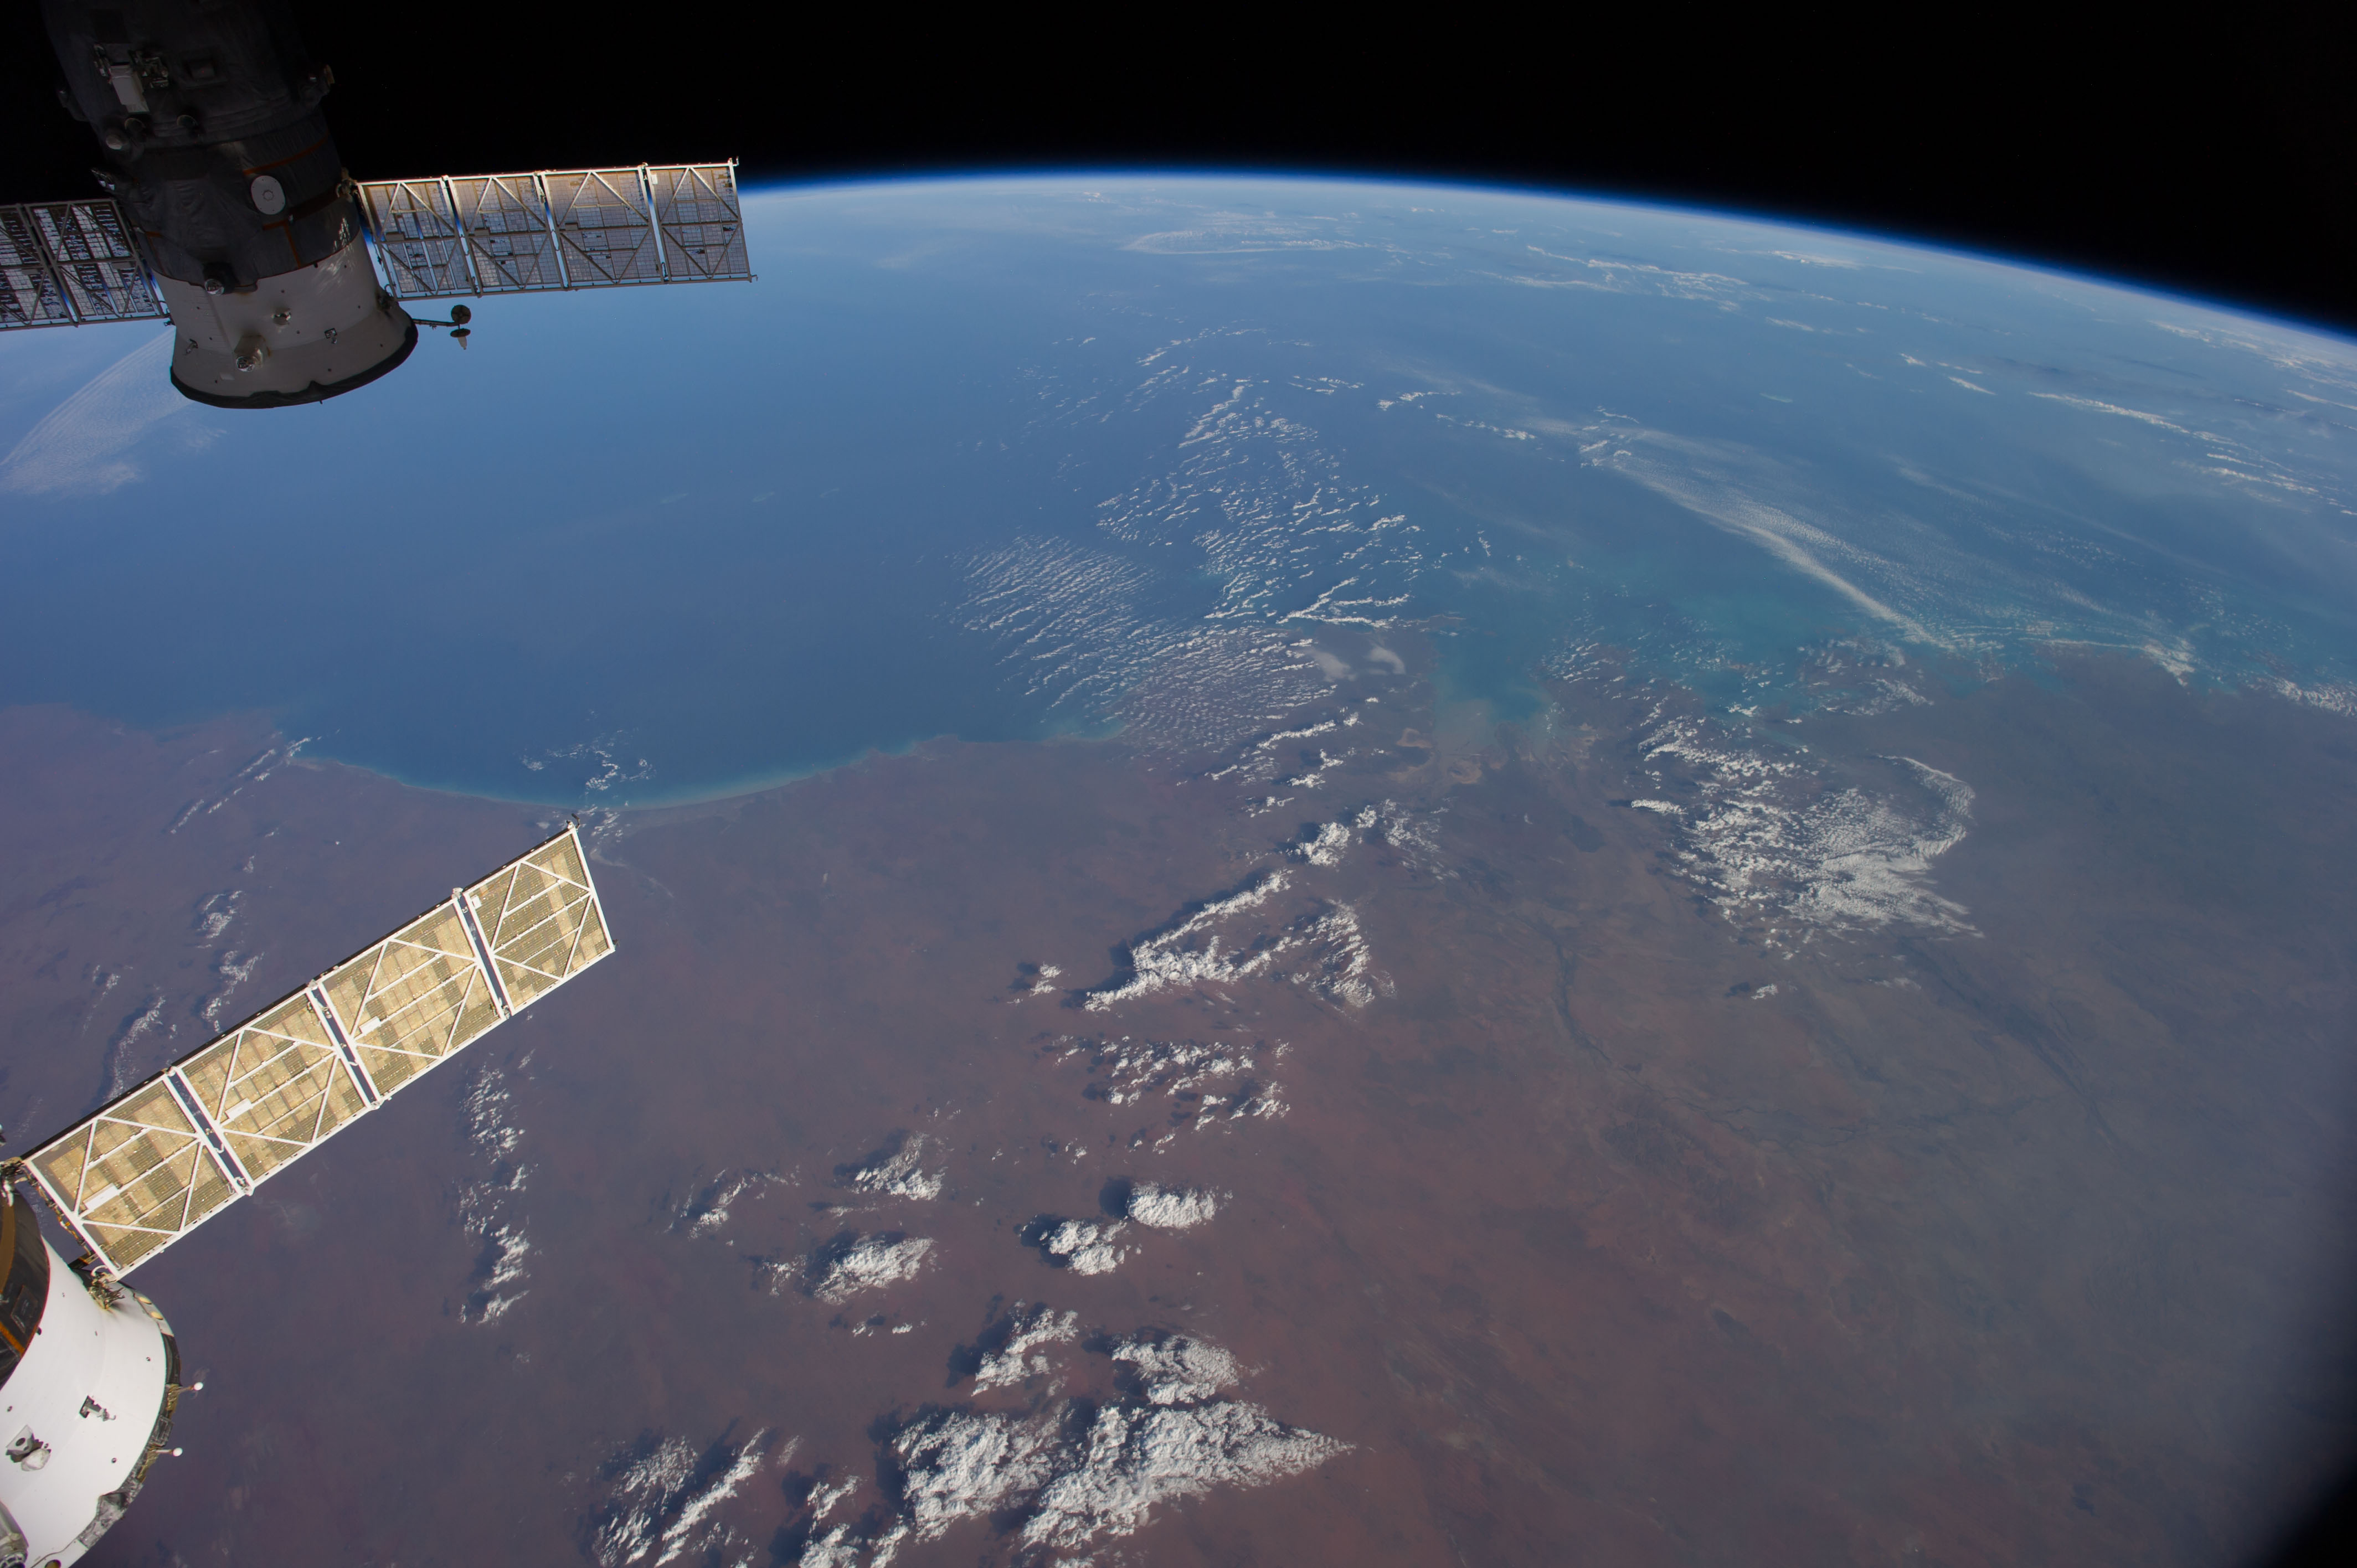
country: AUSTRALIA-WA
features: INDIAN O., KING SOUND, FITZROY R., GASCOYNE R., ATMOSPHERIC LIMB
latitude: -18.5
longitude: 122.5
